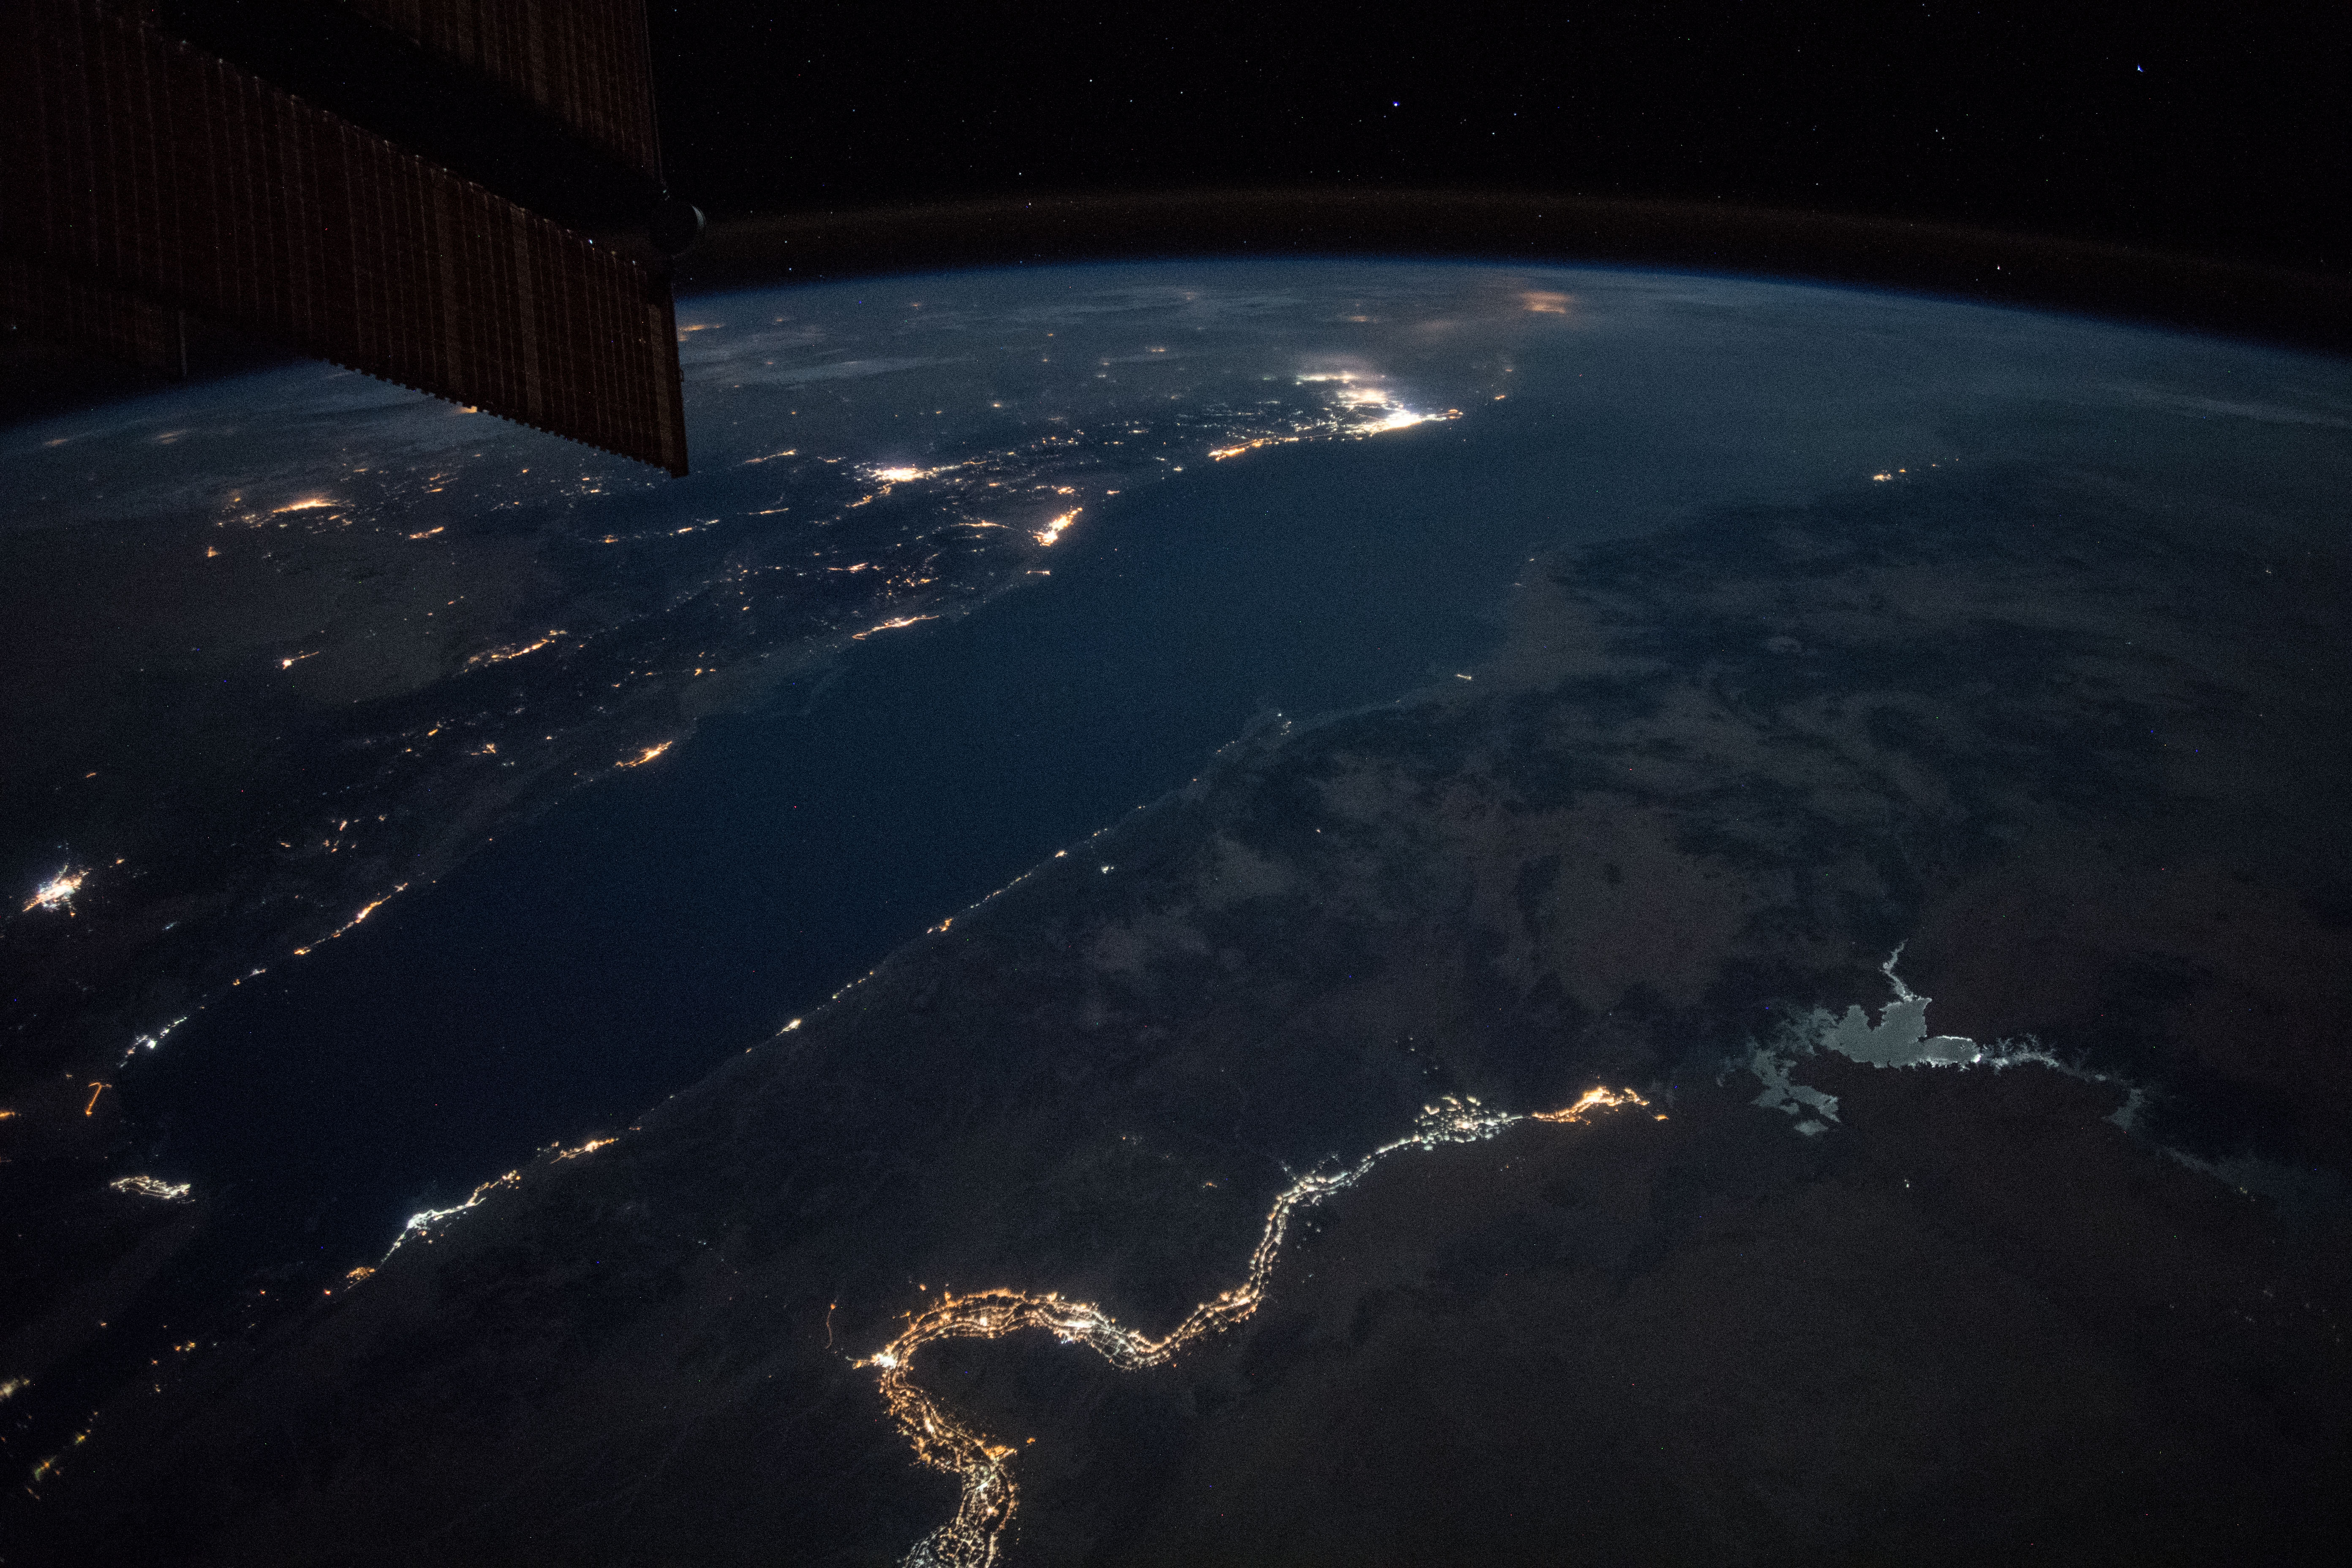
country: EGYPT
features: NILE RIVER, NUBIAN DESERT, NASSER LAKE, EASTER DESERT, RED SEA, GULF OF SUEZ, GULF OF AQABA, NIGHT, EARTH LIMB
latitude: 24.6
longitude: 35.0
